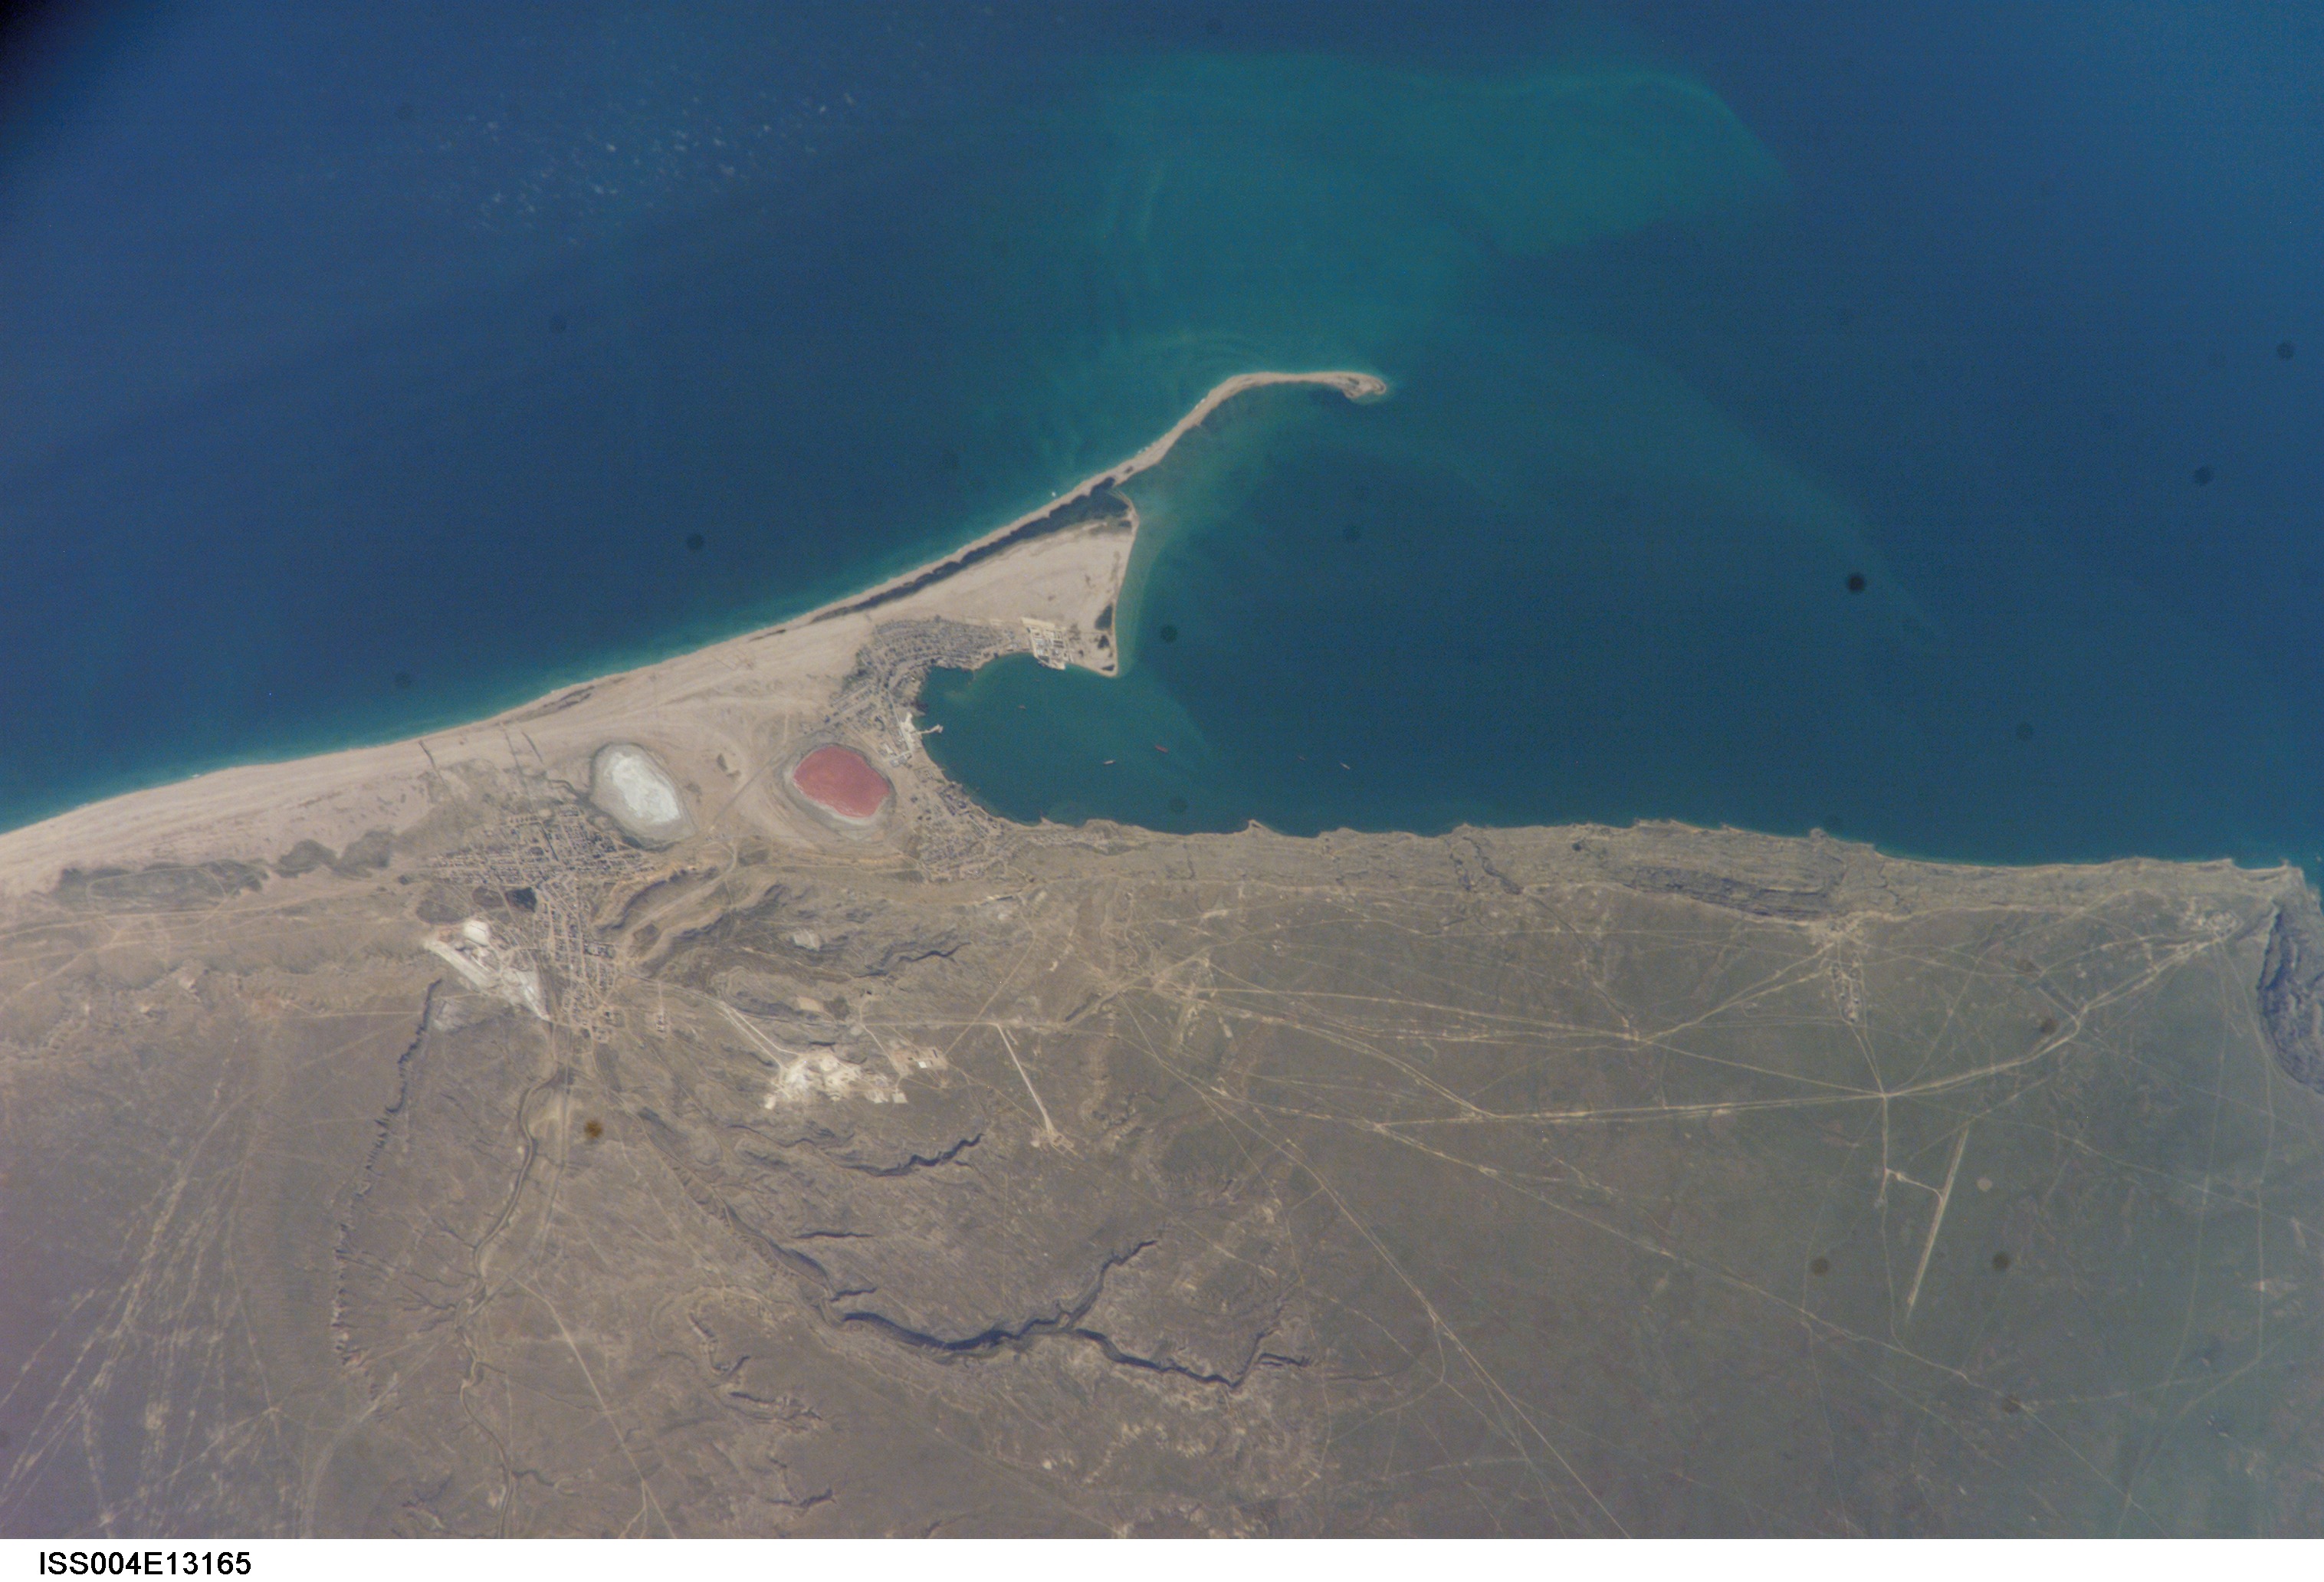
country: KAZAKHSTAN
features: PORT SHEVCHENKO
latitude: 44.5
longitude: 50.5
